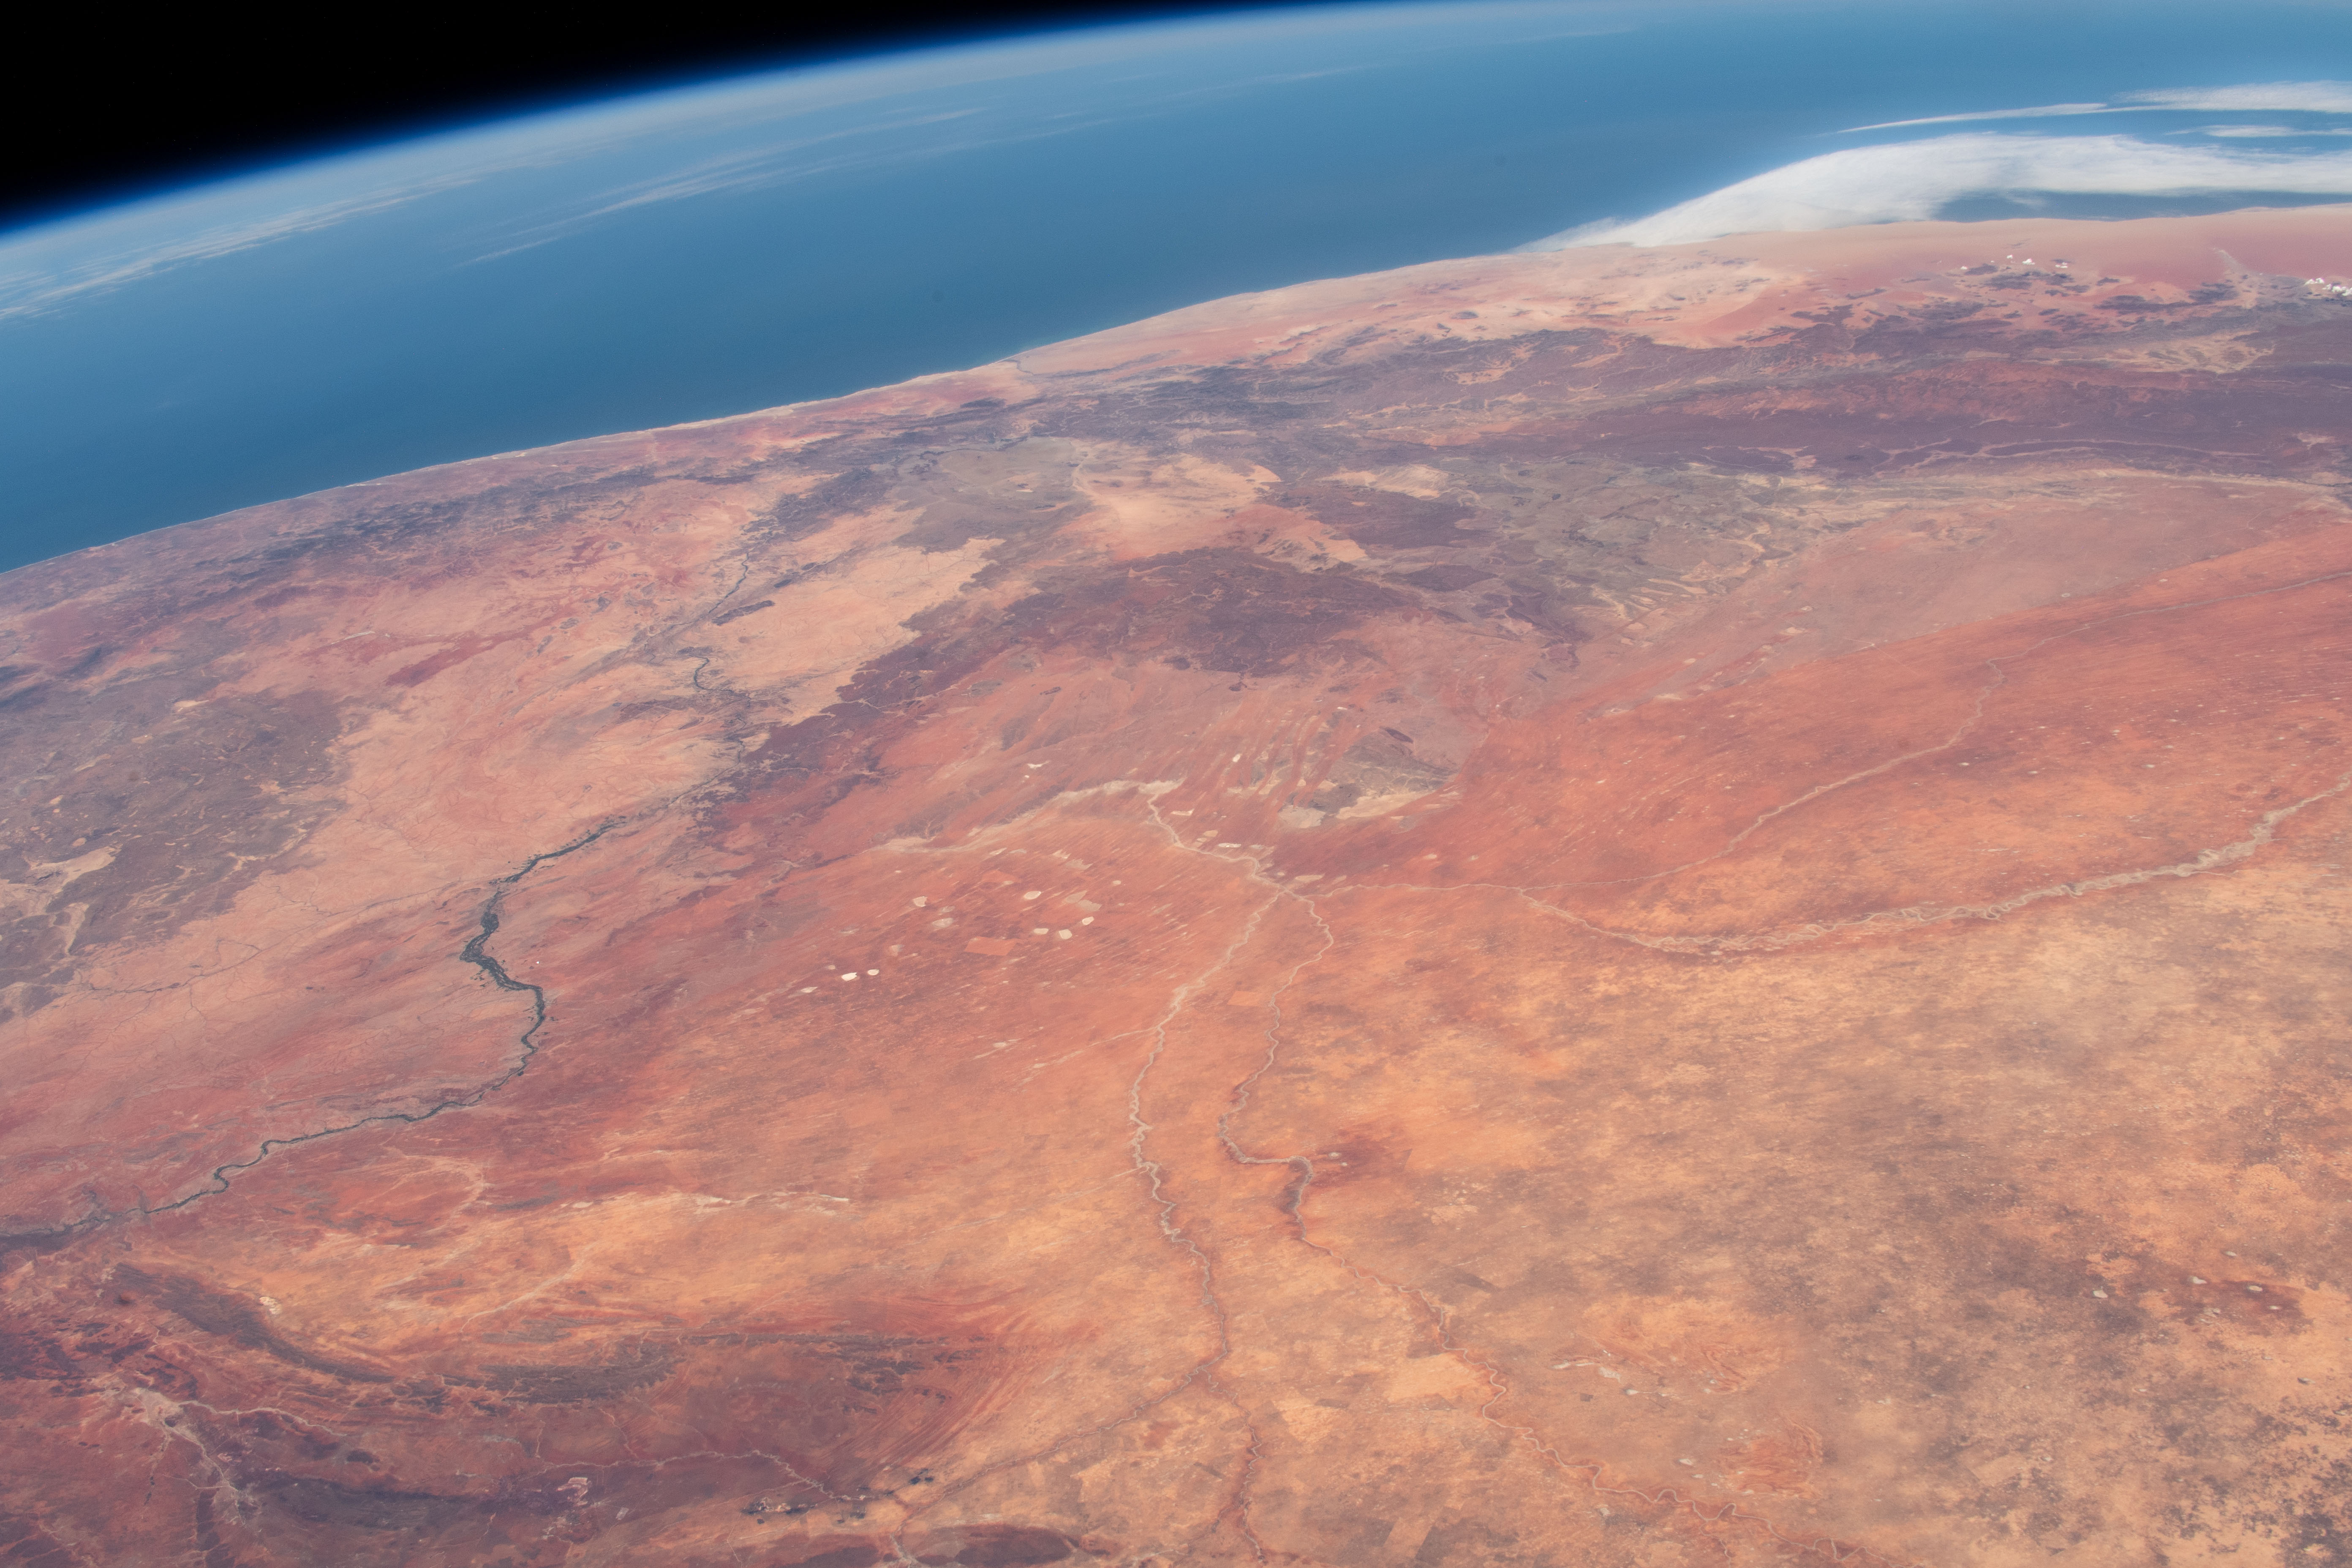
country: REPUBLIC SOUTH AFRICA
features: KALAHARI DESERT, GROOT KARAS MOUNTAINS
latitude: -27.0
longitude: 20.0
